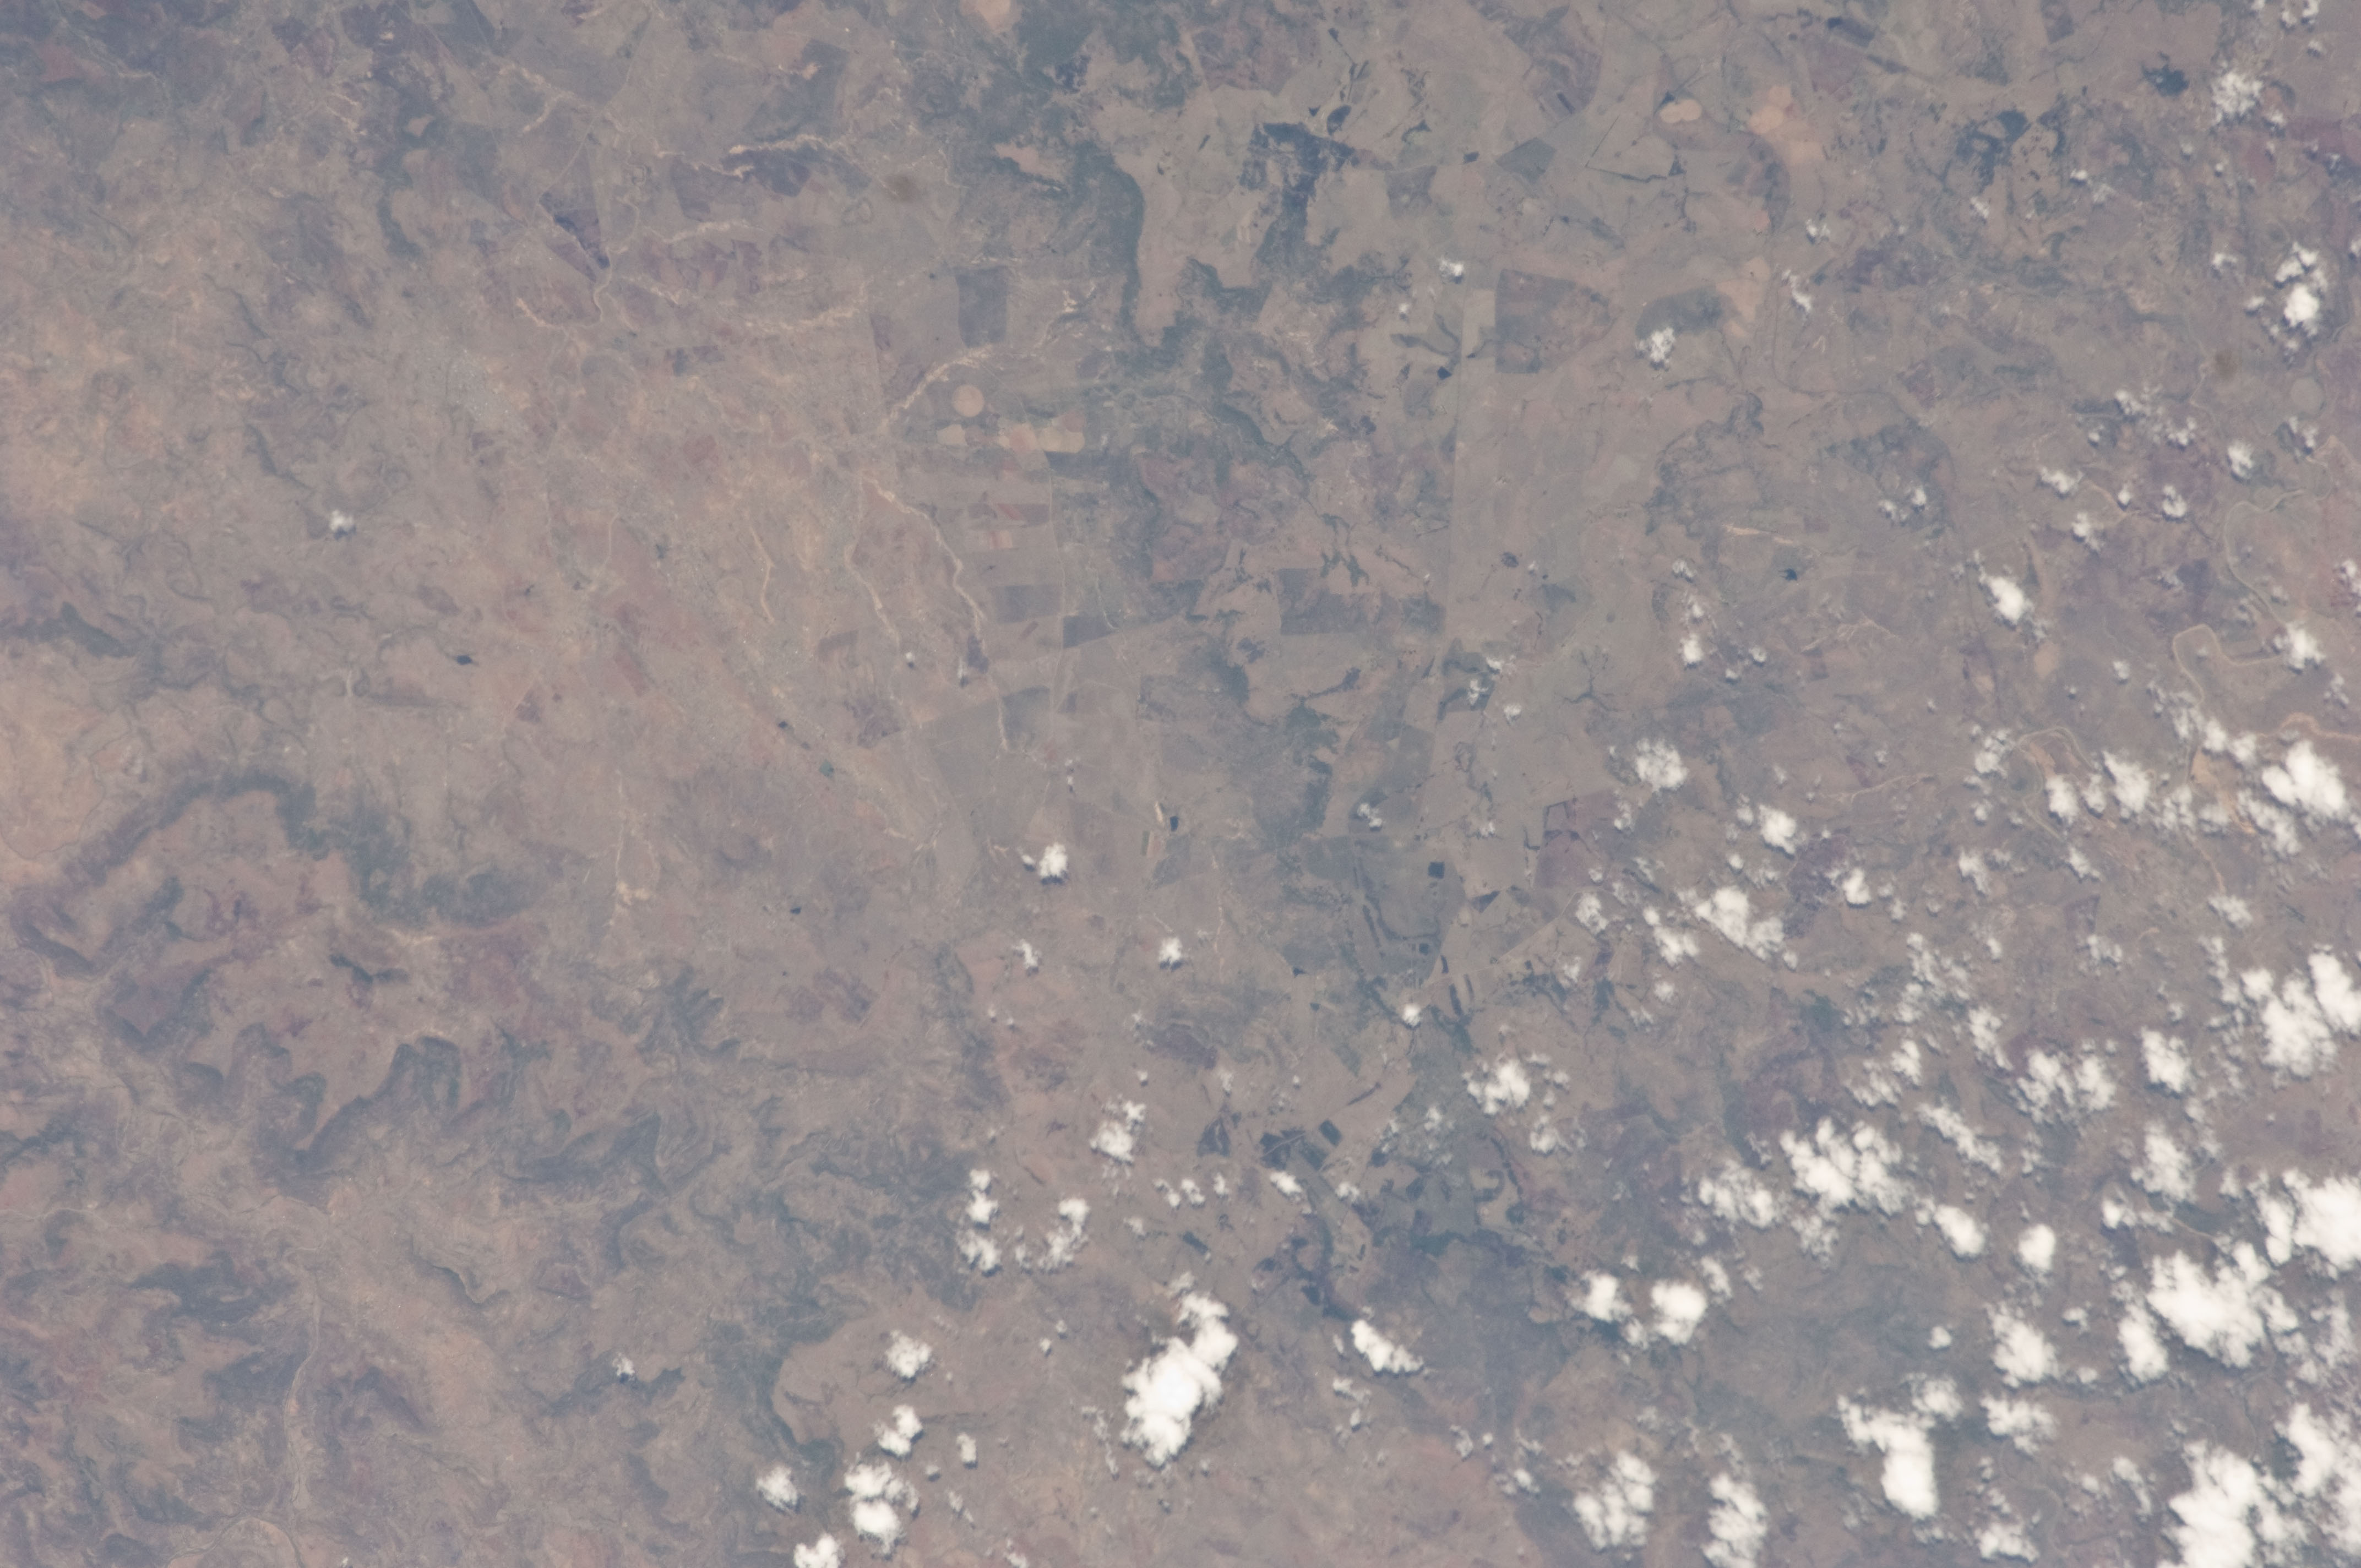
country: REPUBLIC SOUTH AFRICA
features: ESCARPMENT, BURN SCARS
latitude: -28.4
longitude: 30.4
